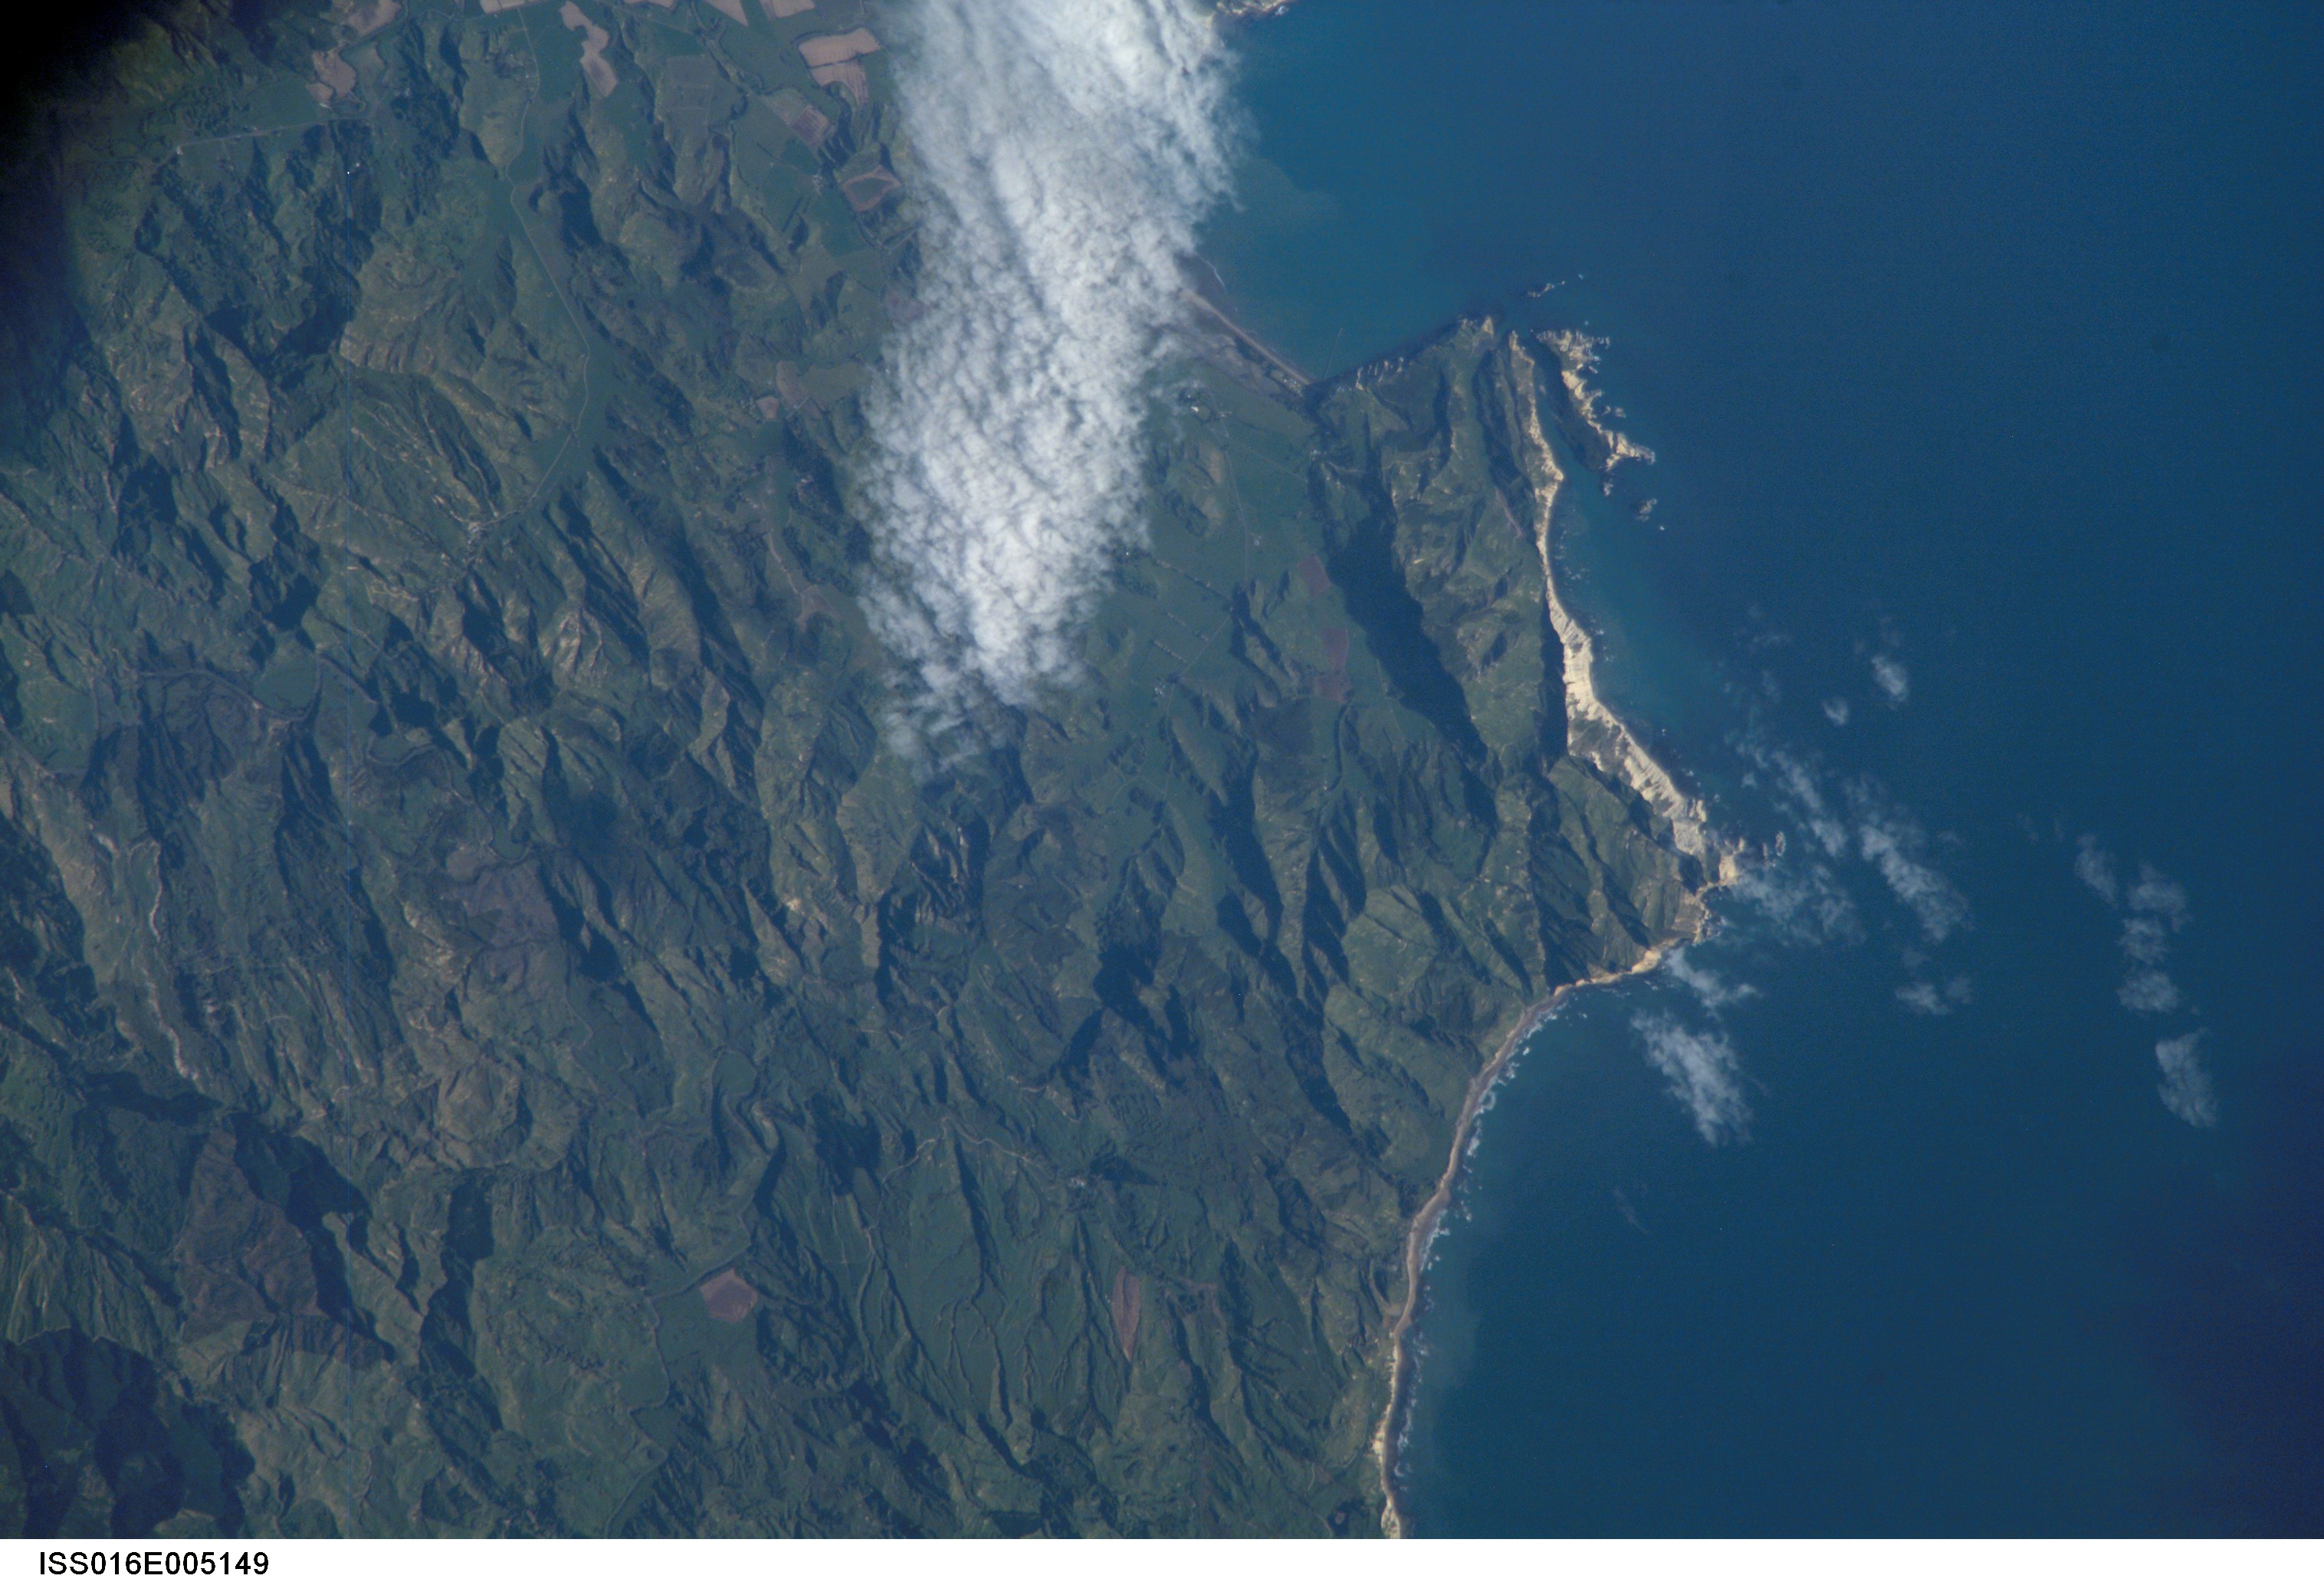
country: NEW ZEALAND-NI
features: TOLAGA BAY, POUREWA ISLAND
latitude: -38.4
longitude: 178.3
